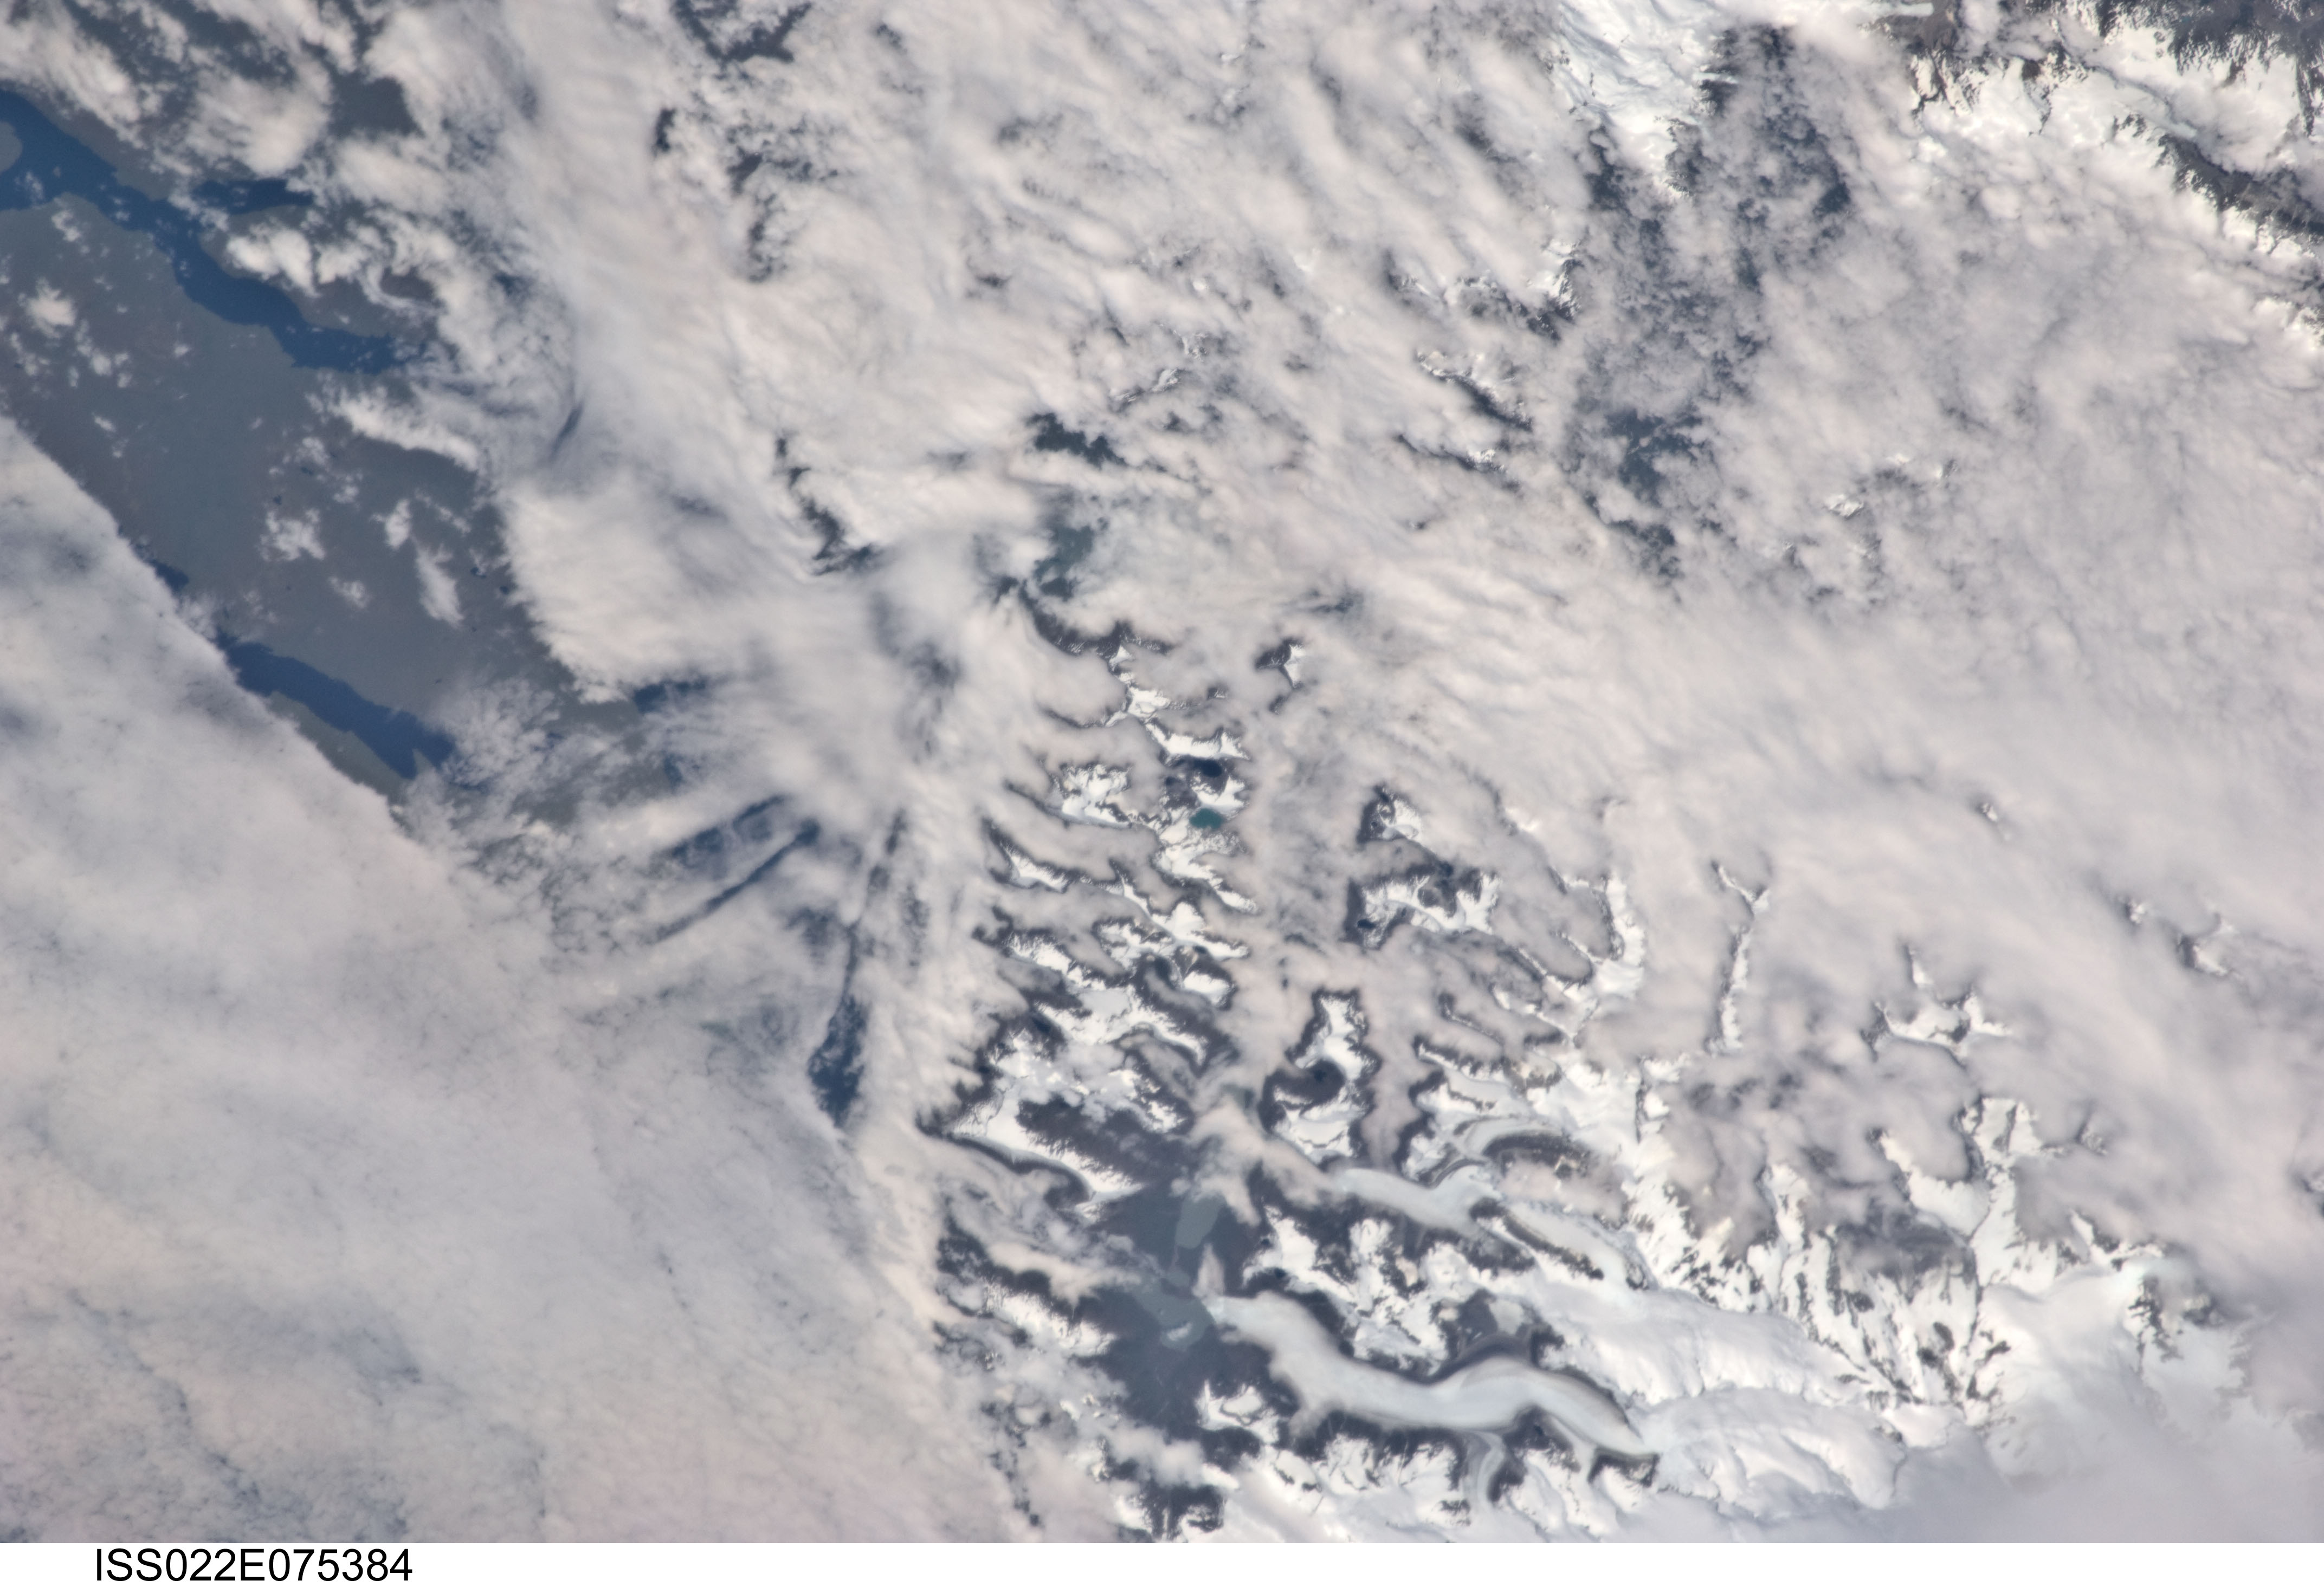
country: CHILE
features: N. PATAGONIAN ICE FIELD, GUALES GL., REICHER GL., MTS., SNOW
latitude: -46.3
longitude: -73.5
